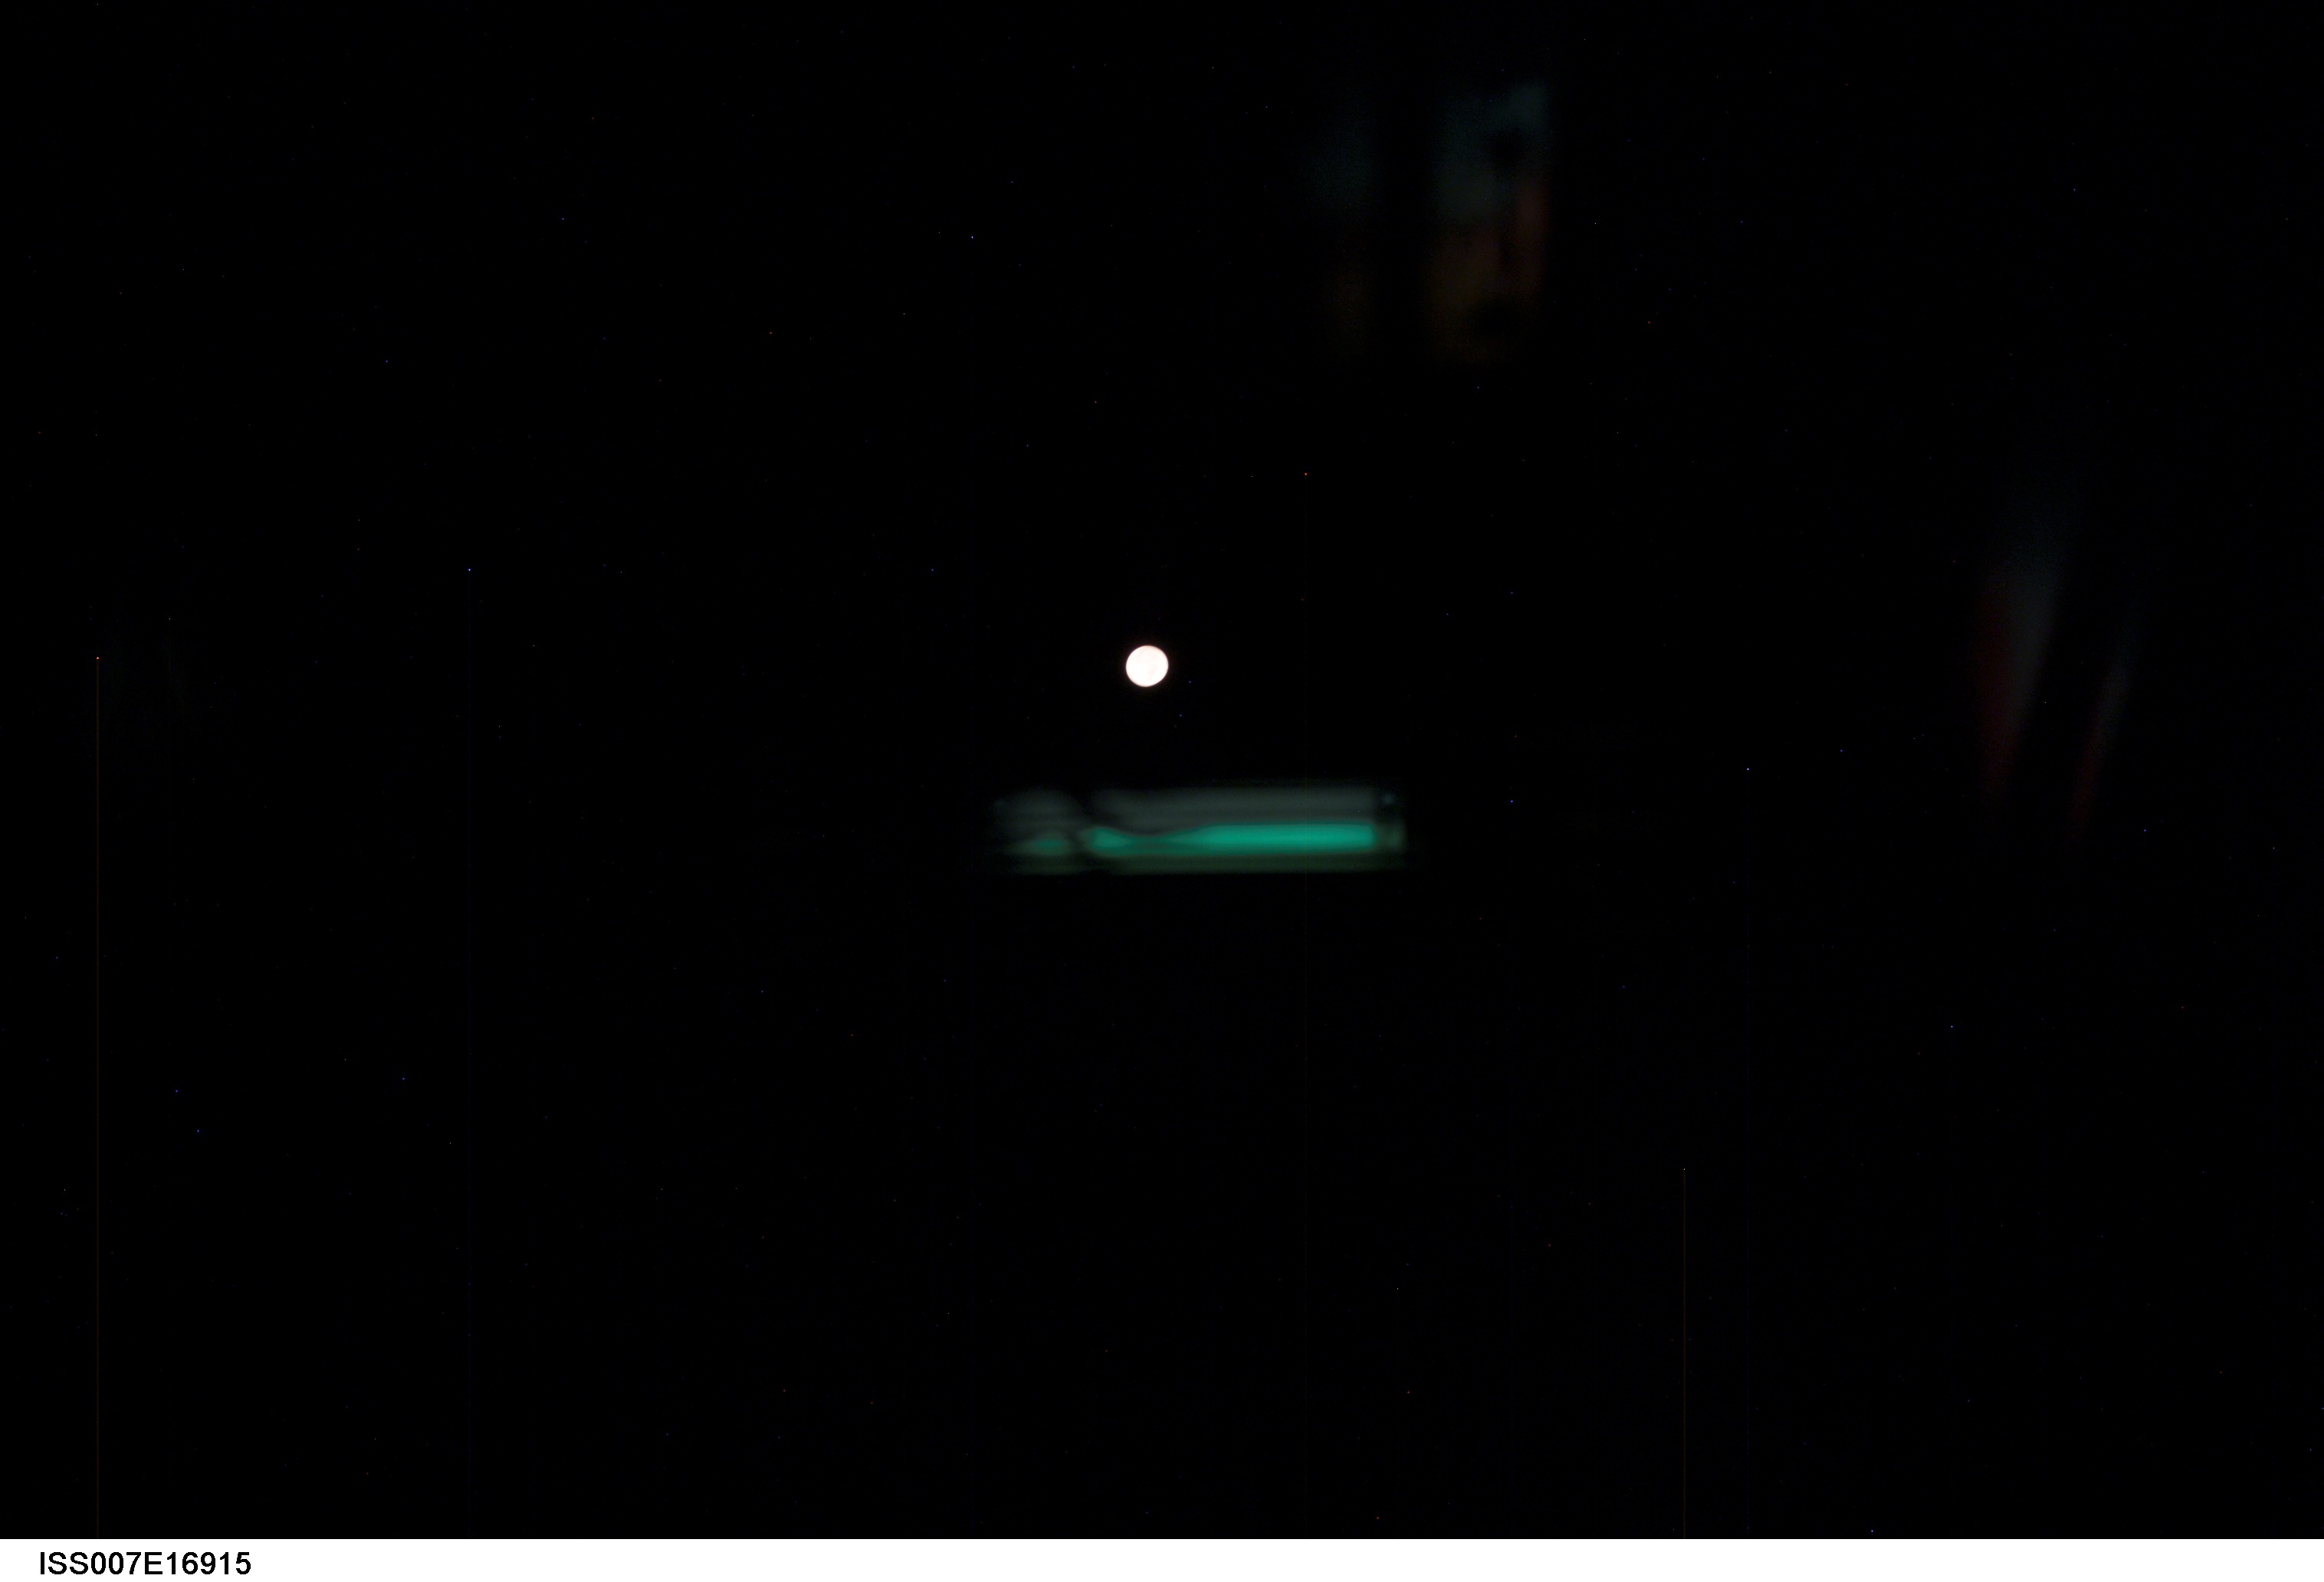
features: NON EARTHOBS
